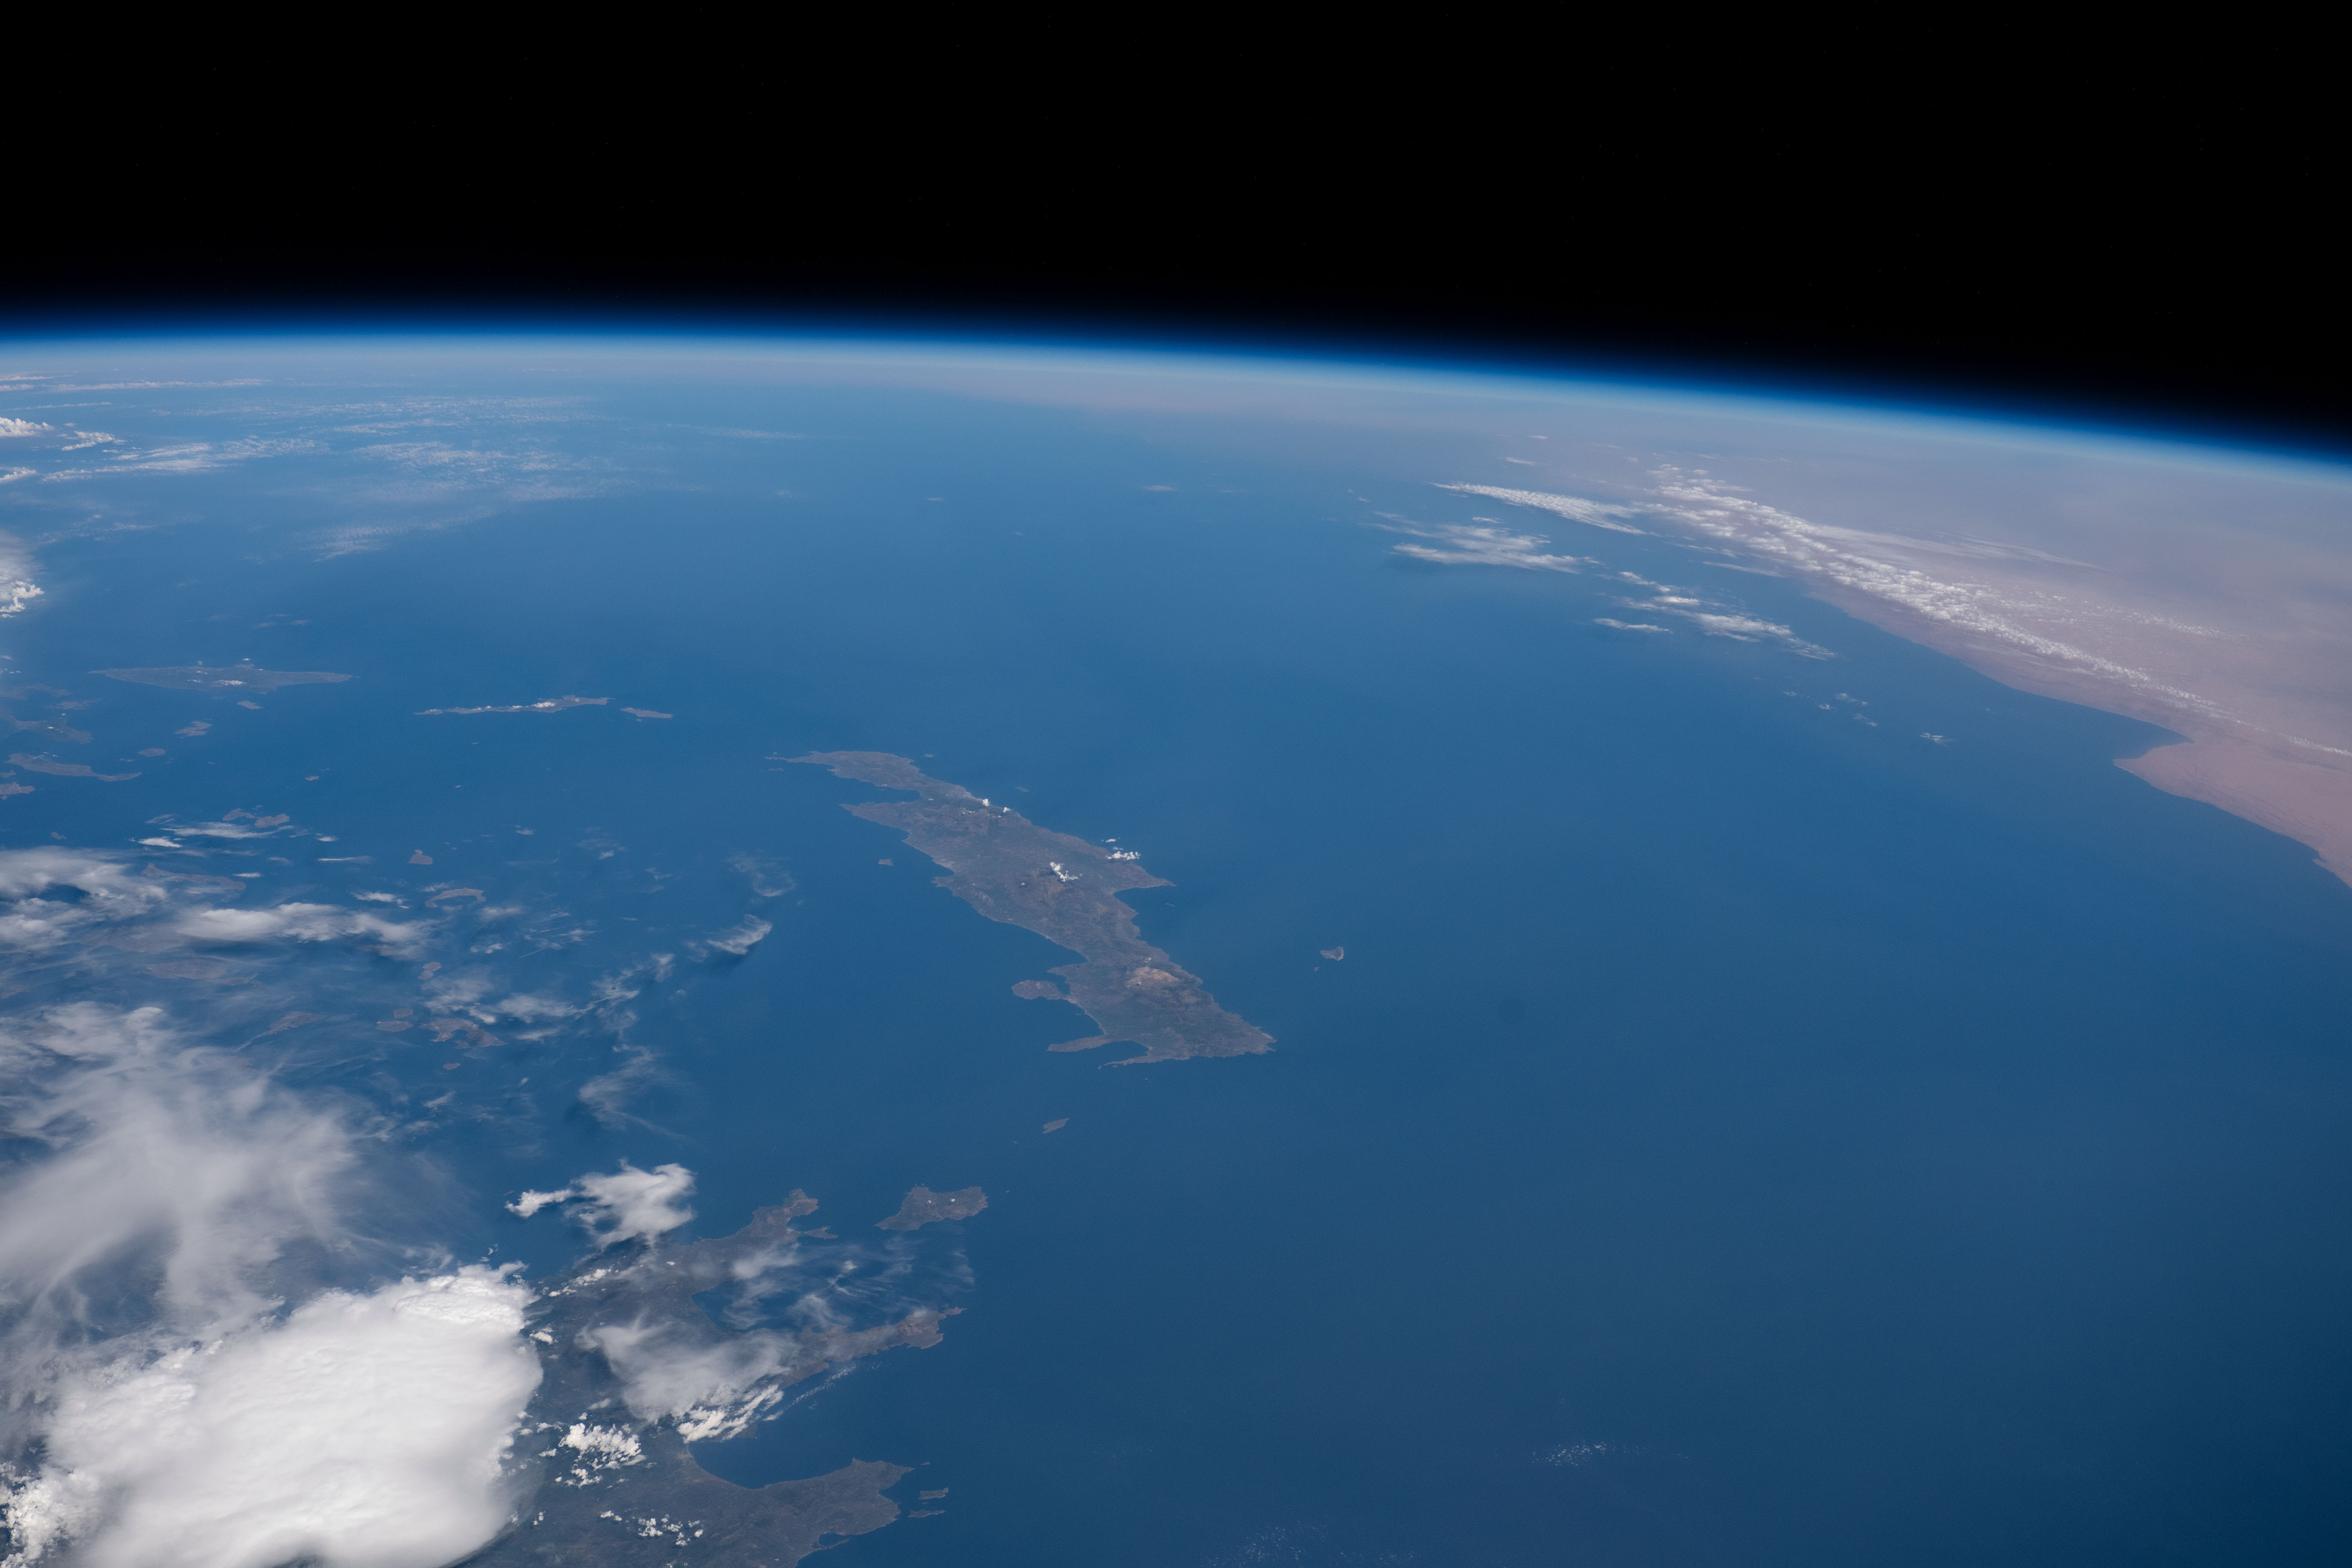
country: CRETE
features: PALIROS, MINA, KYTHIRA, ANTIKYTHERA, KASOS, LIBYAN SEA, MATALA, MEDITERRANEAN SEA, LIMB, MIRES, TUBRUQ, POMPIA, AYIOS IOANNIS, STENO KASOUY
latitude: 34.5
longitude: 24.5
